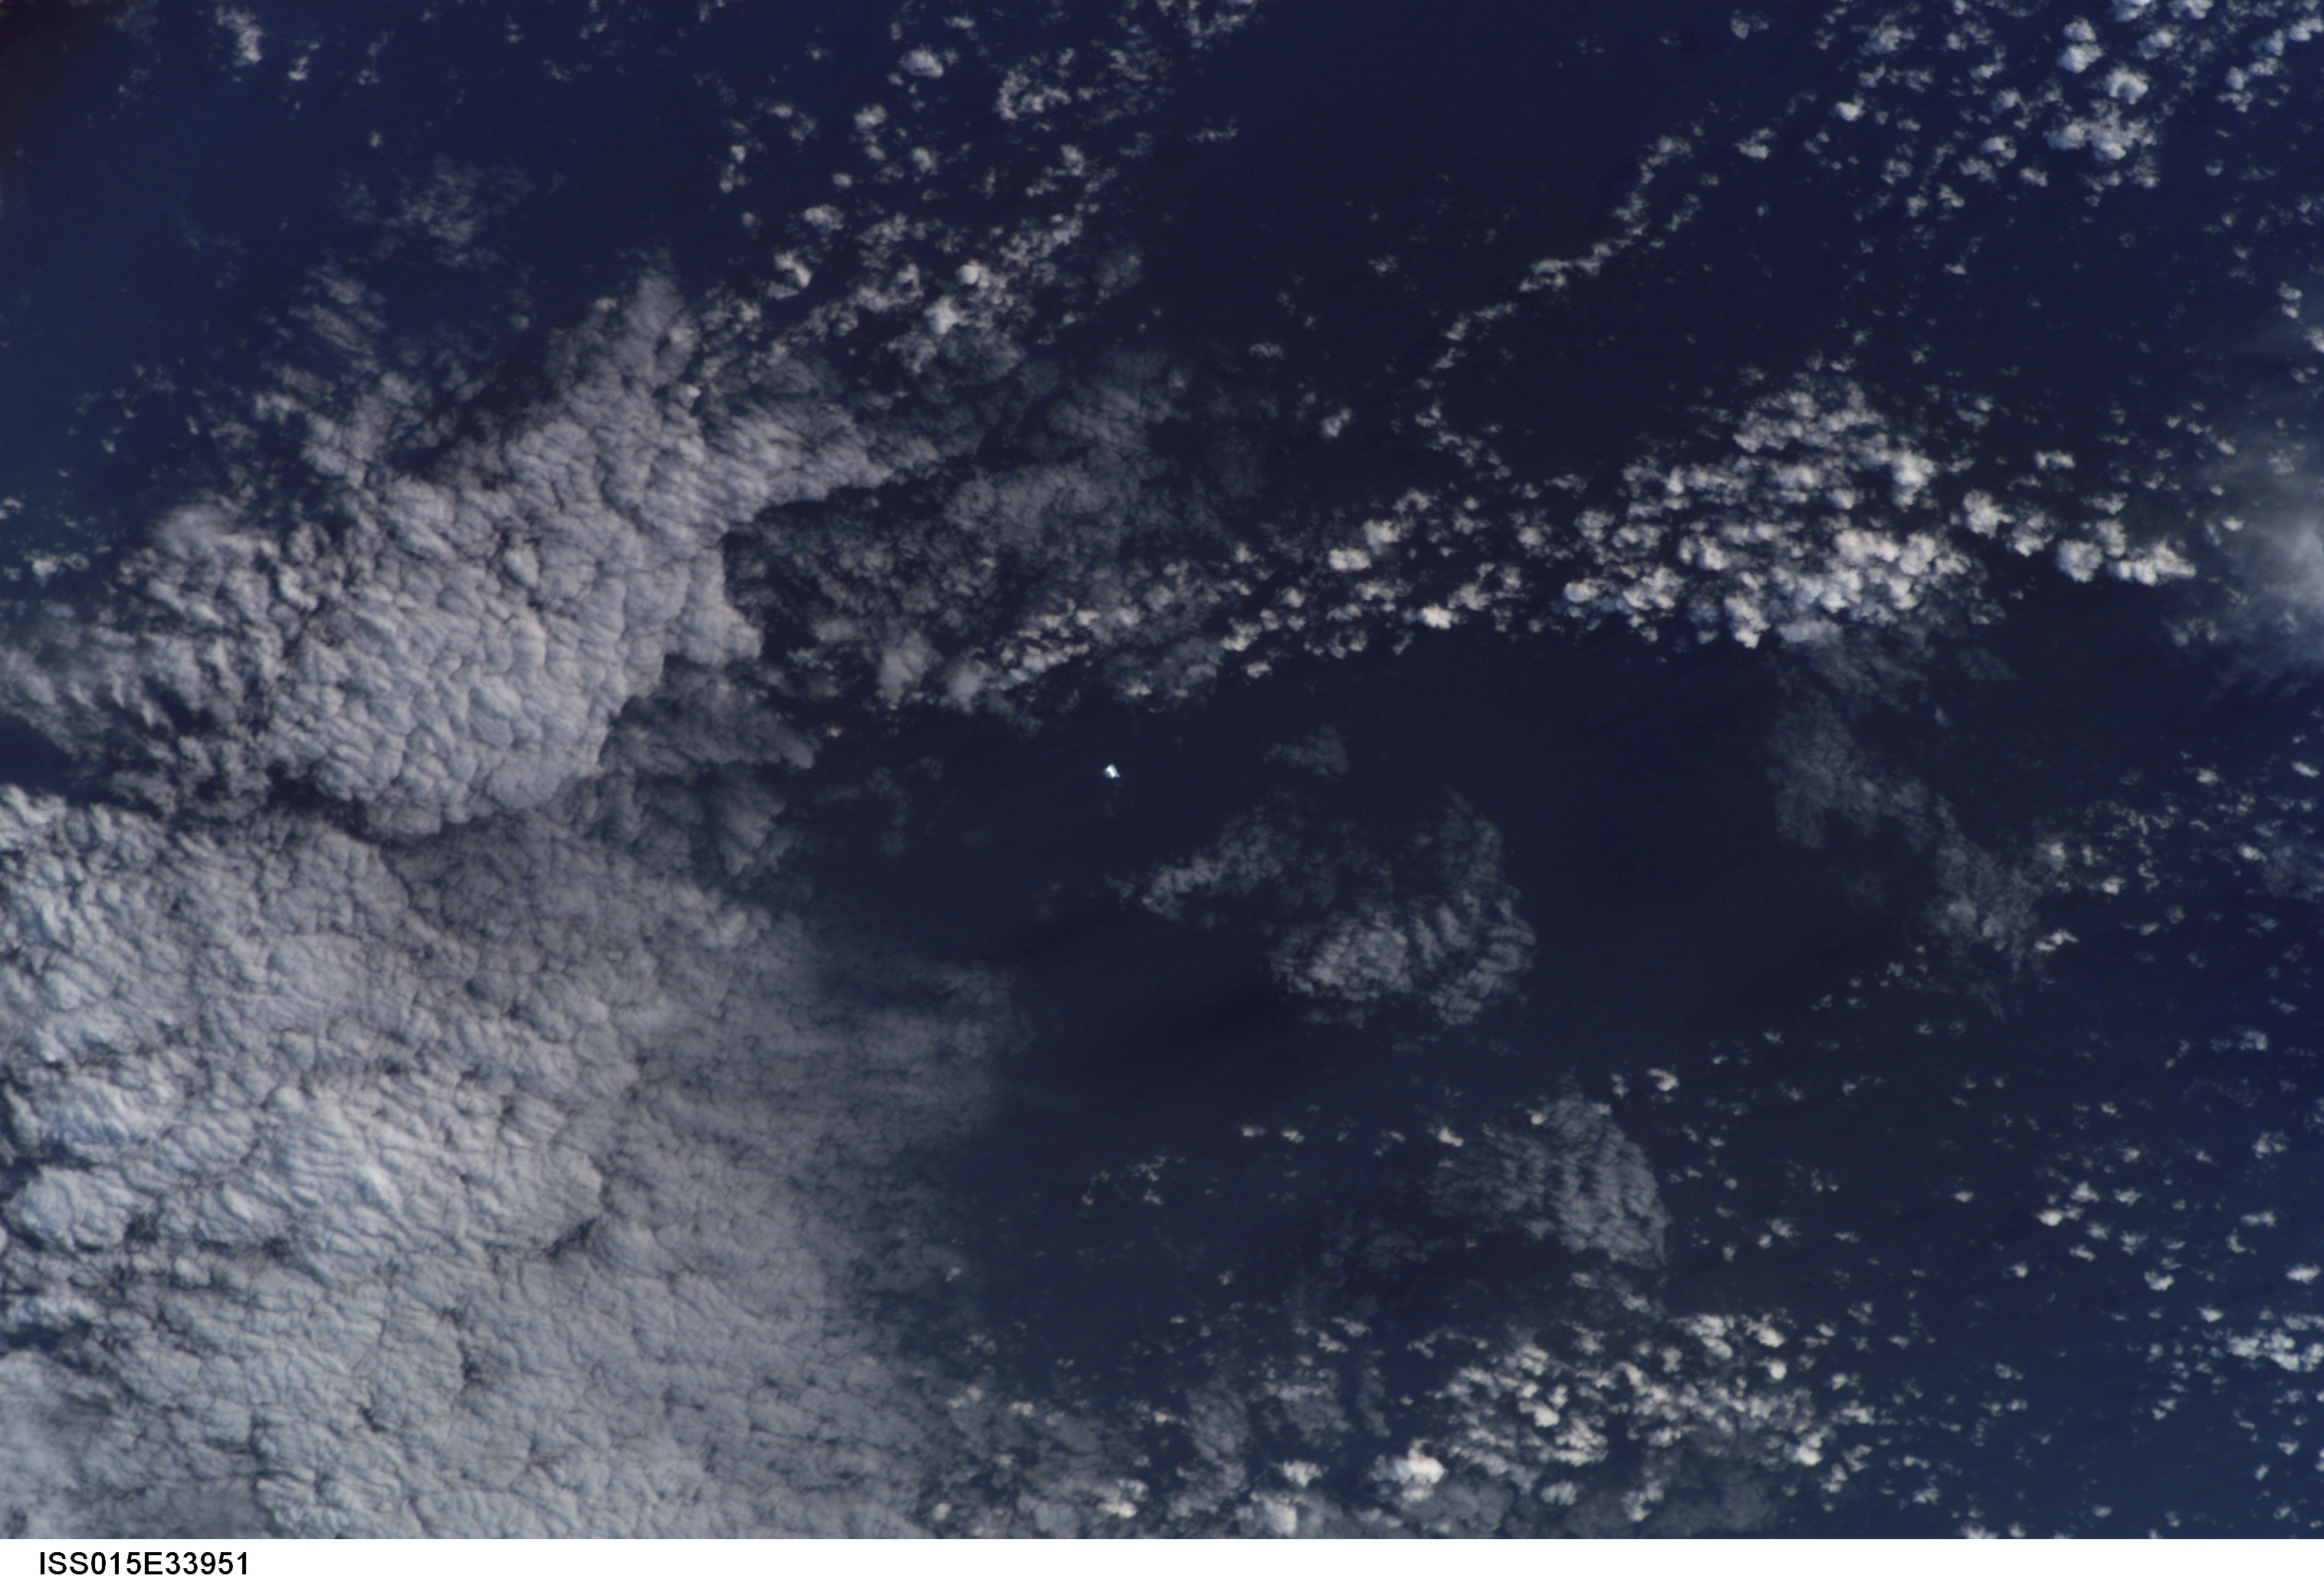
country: ATLANTIC OCEAN
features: SEA SURFACE, SMALL ICEBERG
